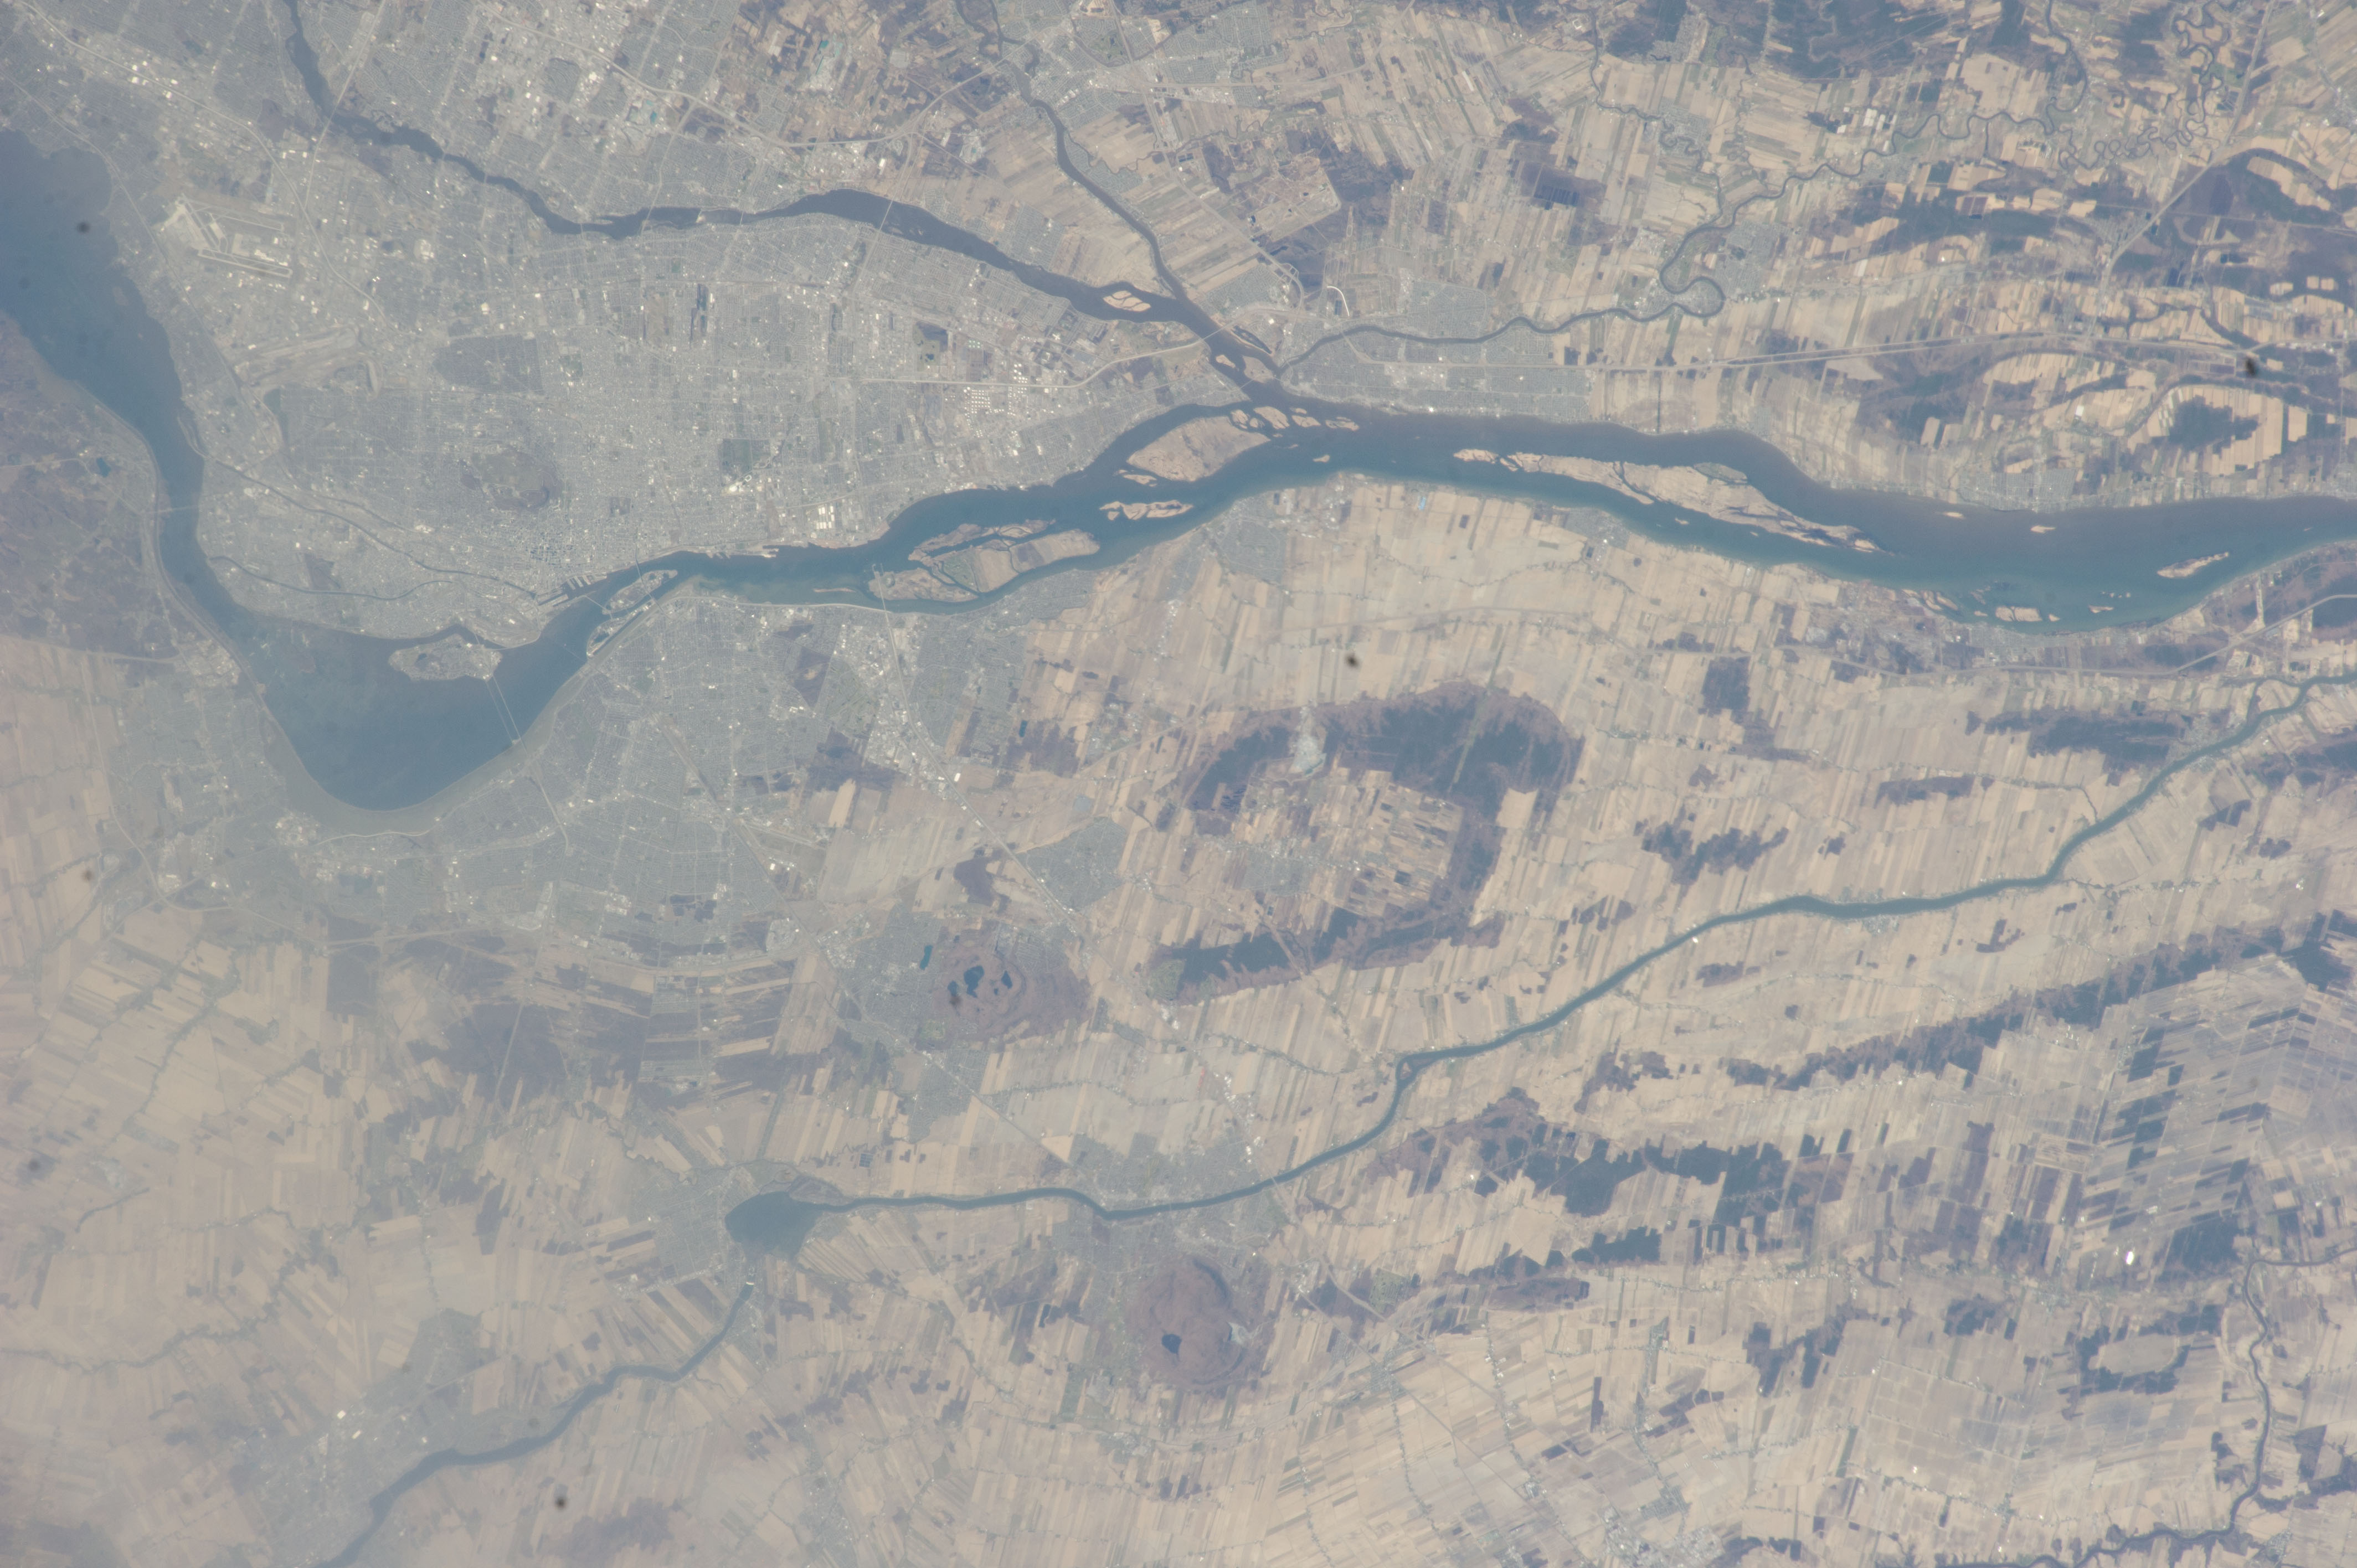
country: CANADA-Q
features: MONTREAL, LAKE SAINT-LOUIS, ST LAWRENCE RIVER, FARMLAND, RICHELIEU RIVER
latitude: 45.6
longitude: -73.3
